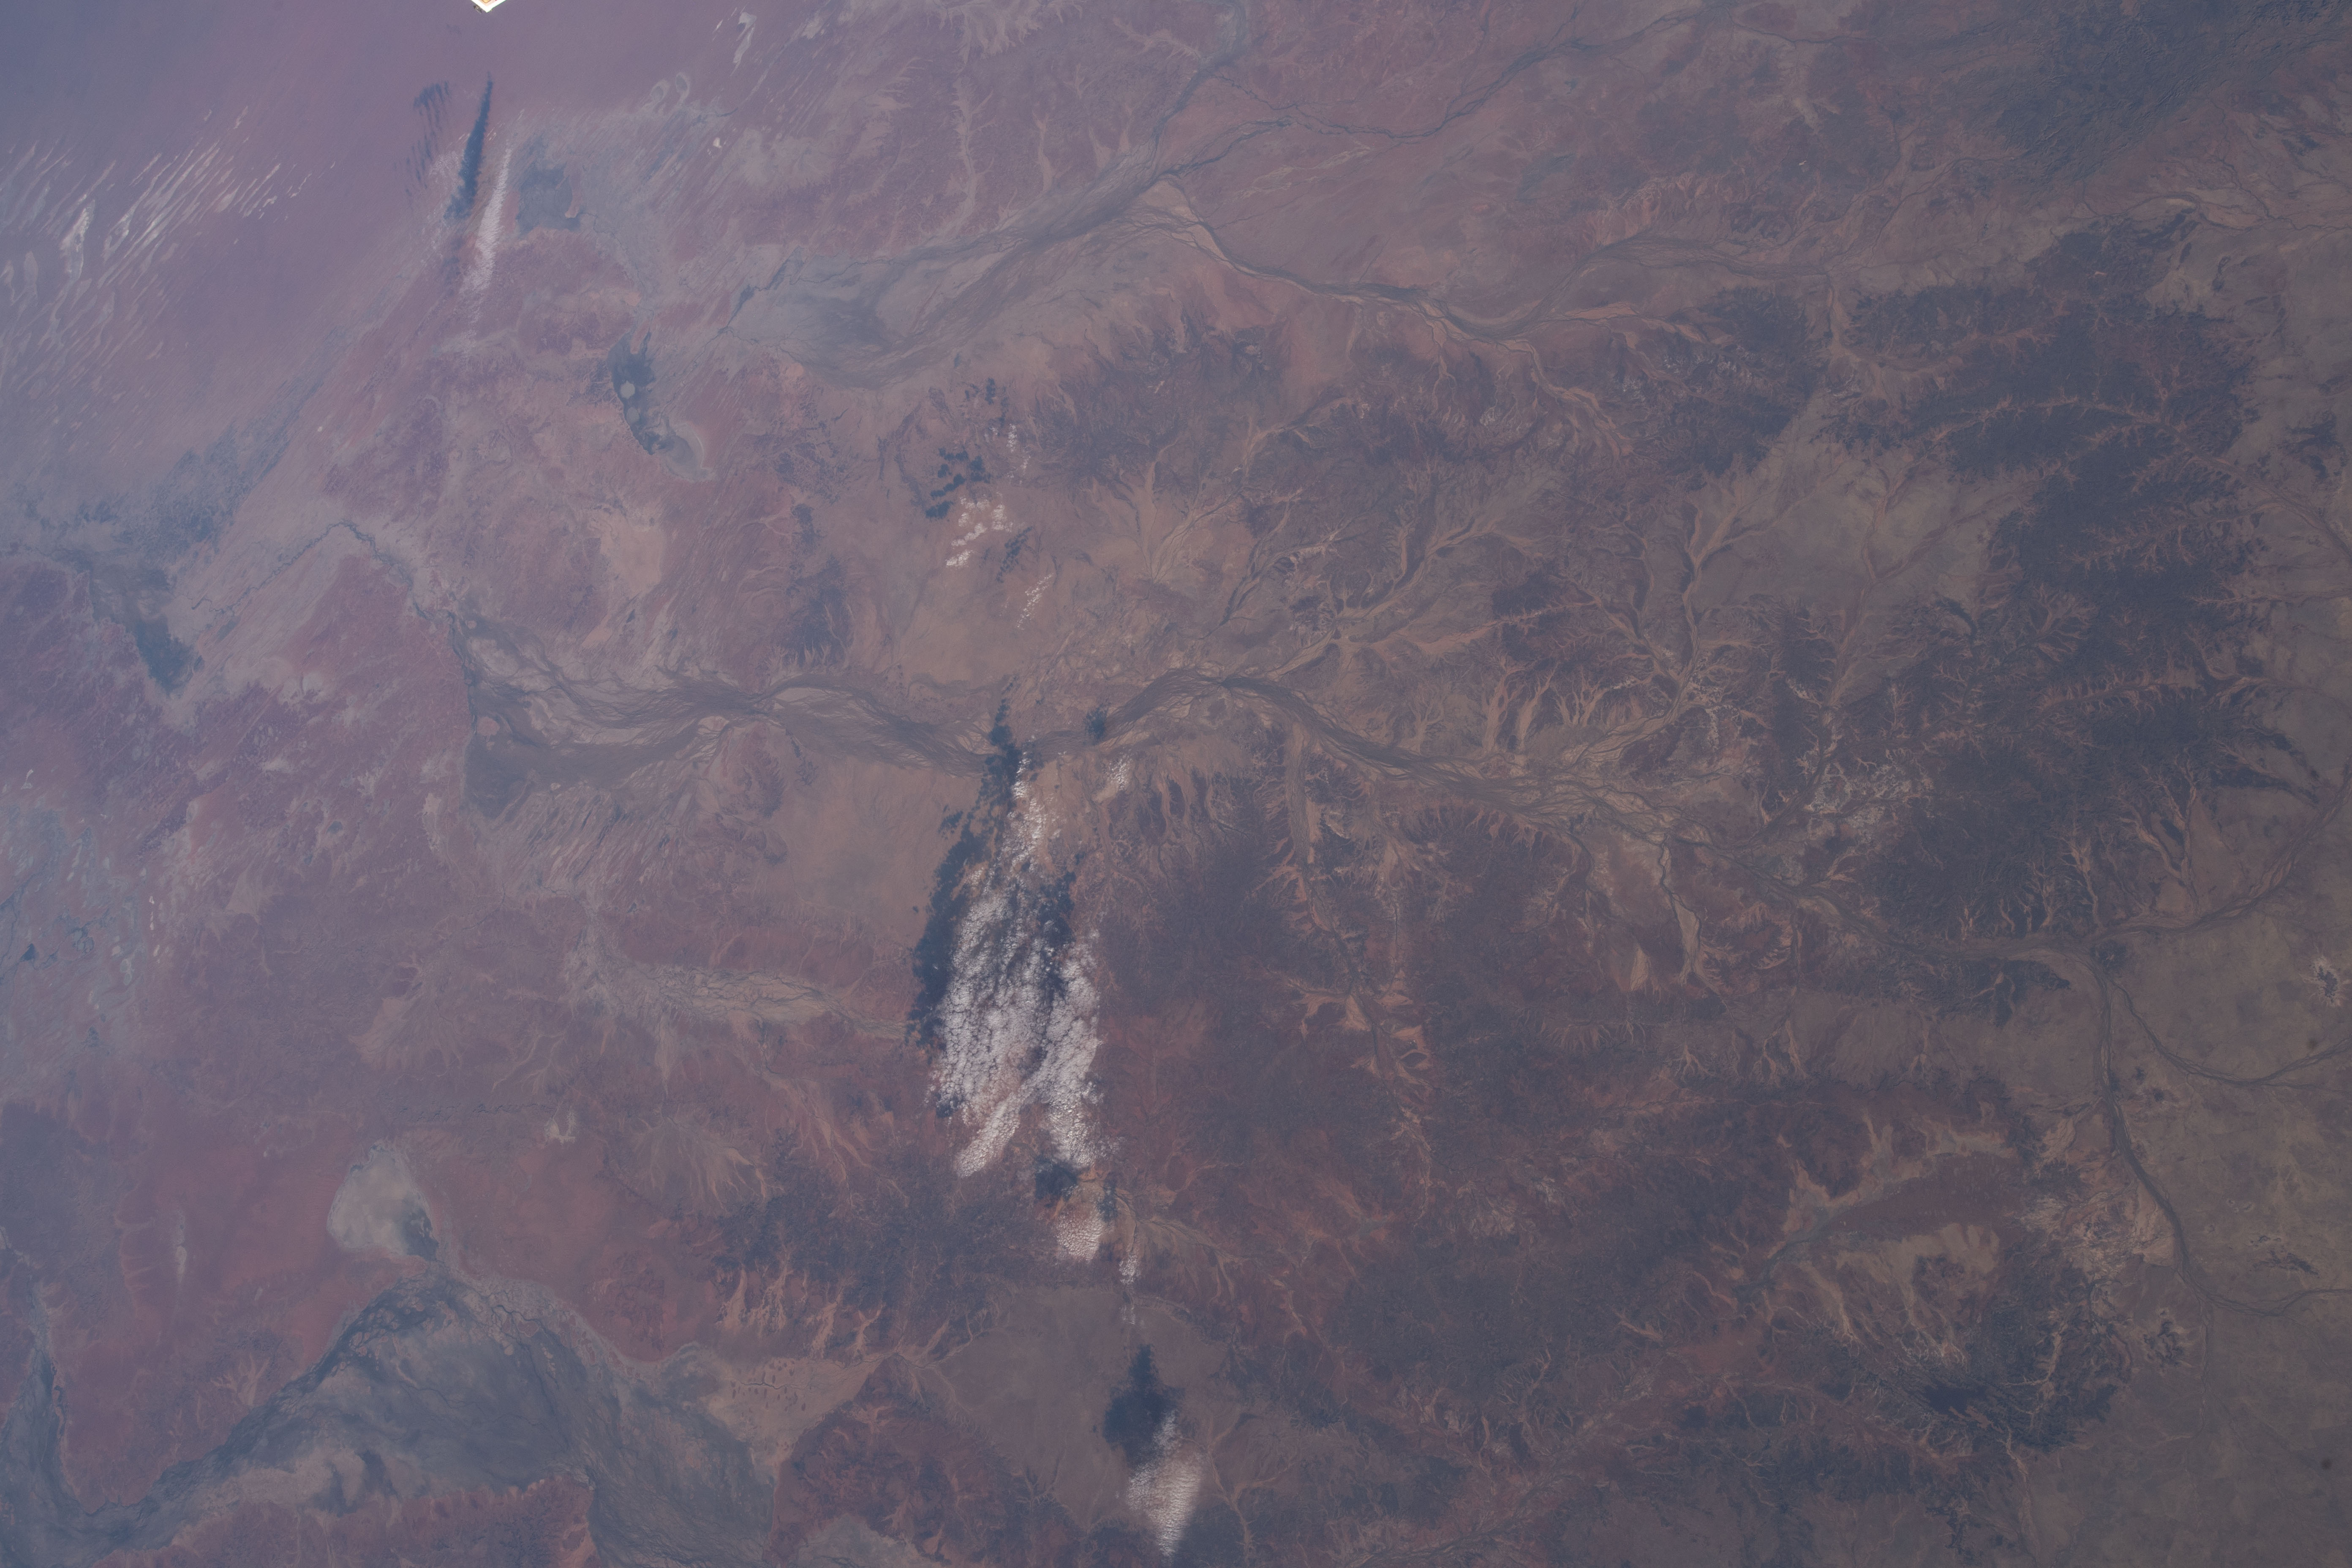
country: AUSTRALIA-Q
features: DIAMANTINA LAKES, DIAMANTINA NATIONAL PARK, AUSTRALIA
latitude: -24.0
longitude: 141.5
